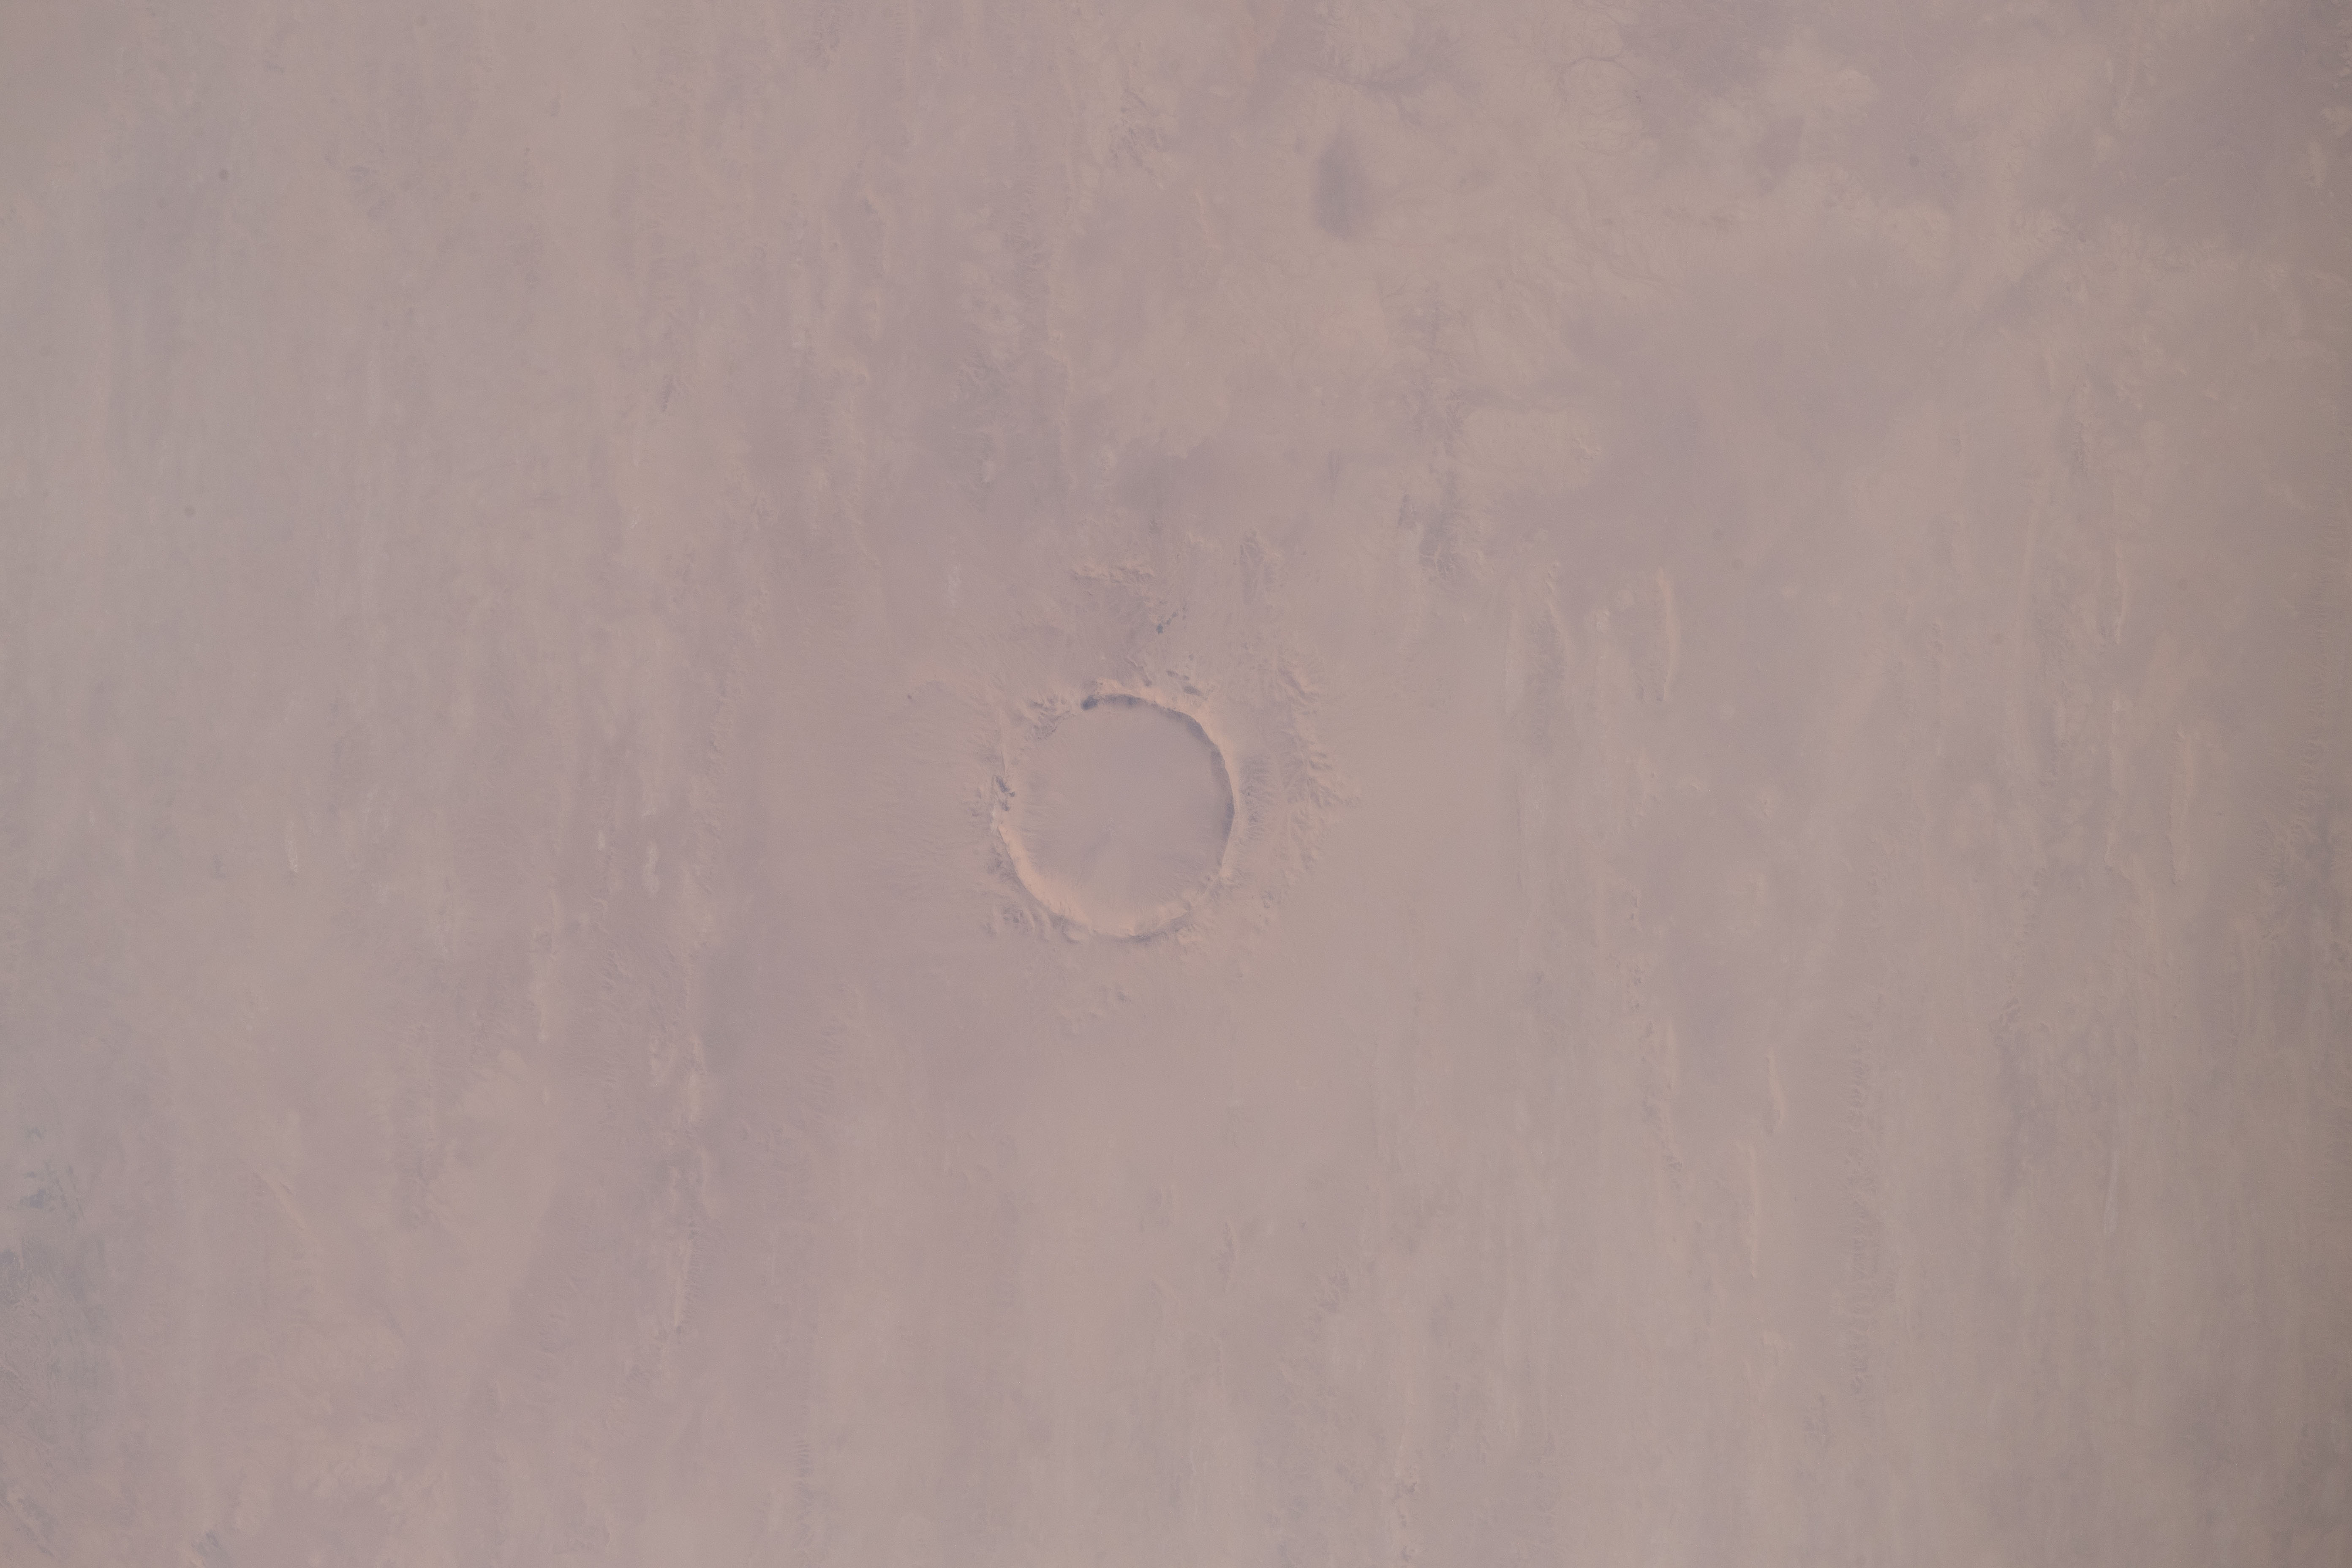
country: MAURITANIA
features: TENOUMER CRATER, SAHARA DESERT
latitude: 22.9
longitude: -10.4
